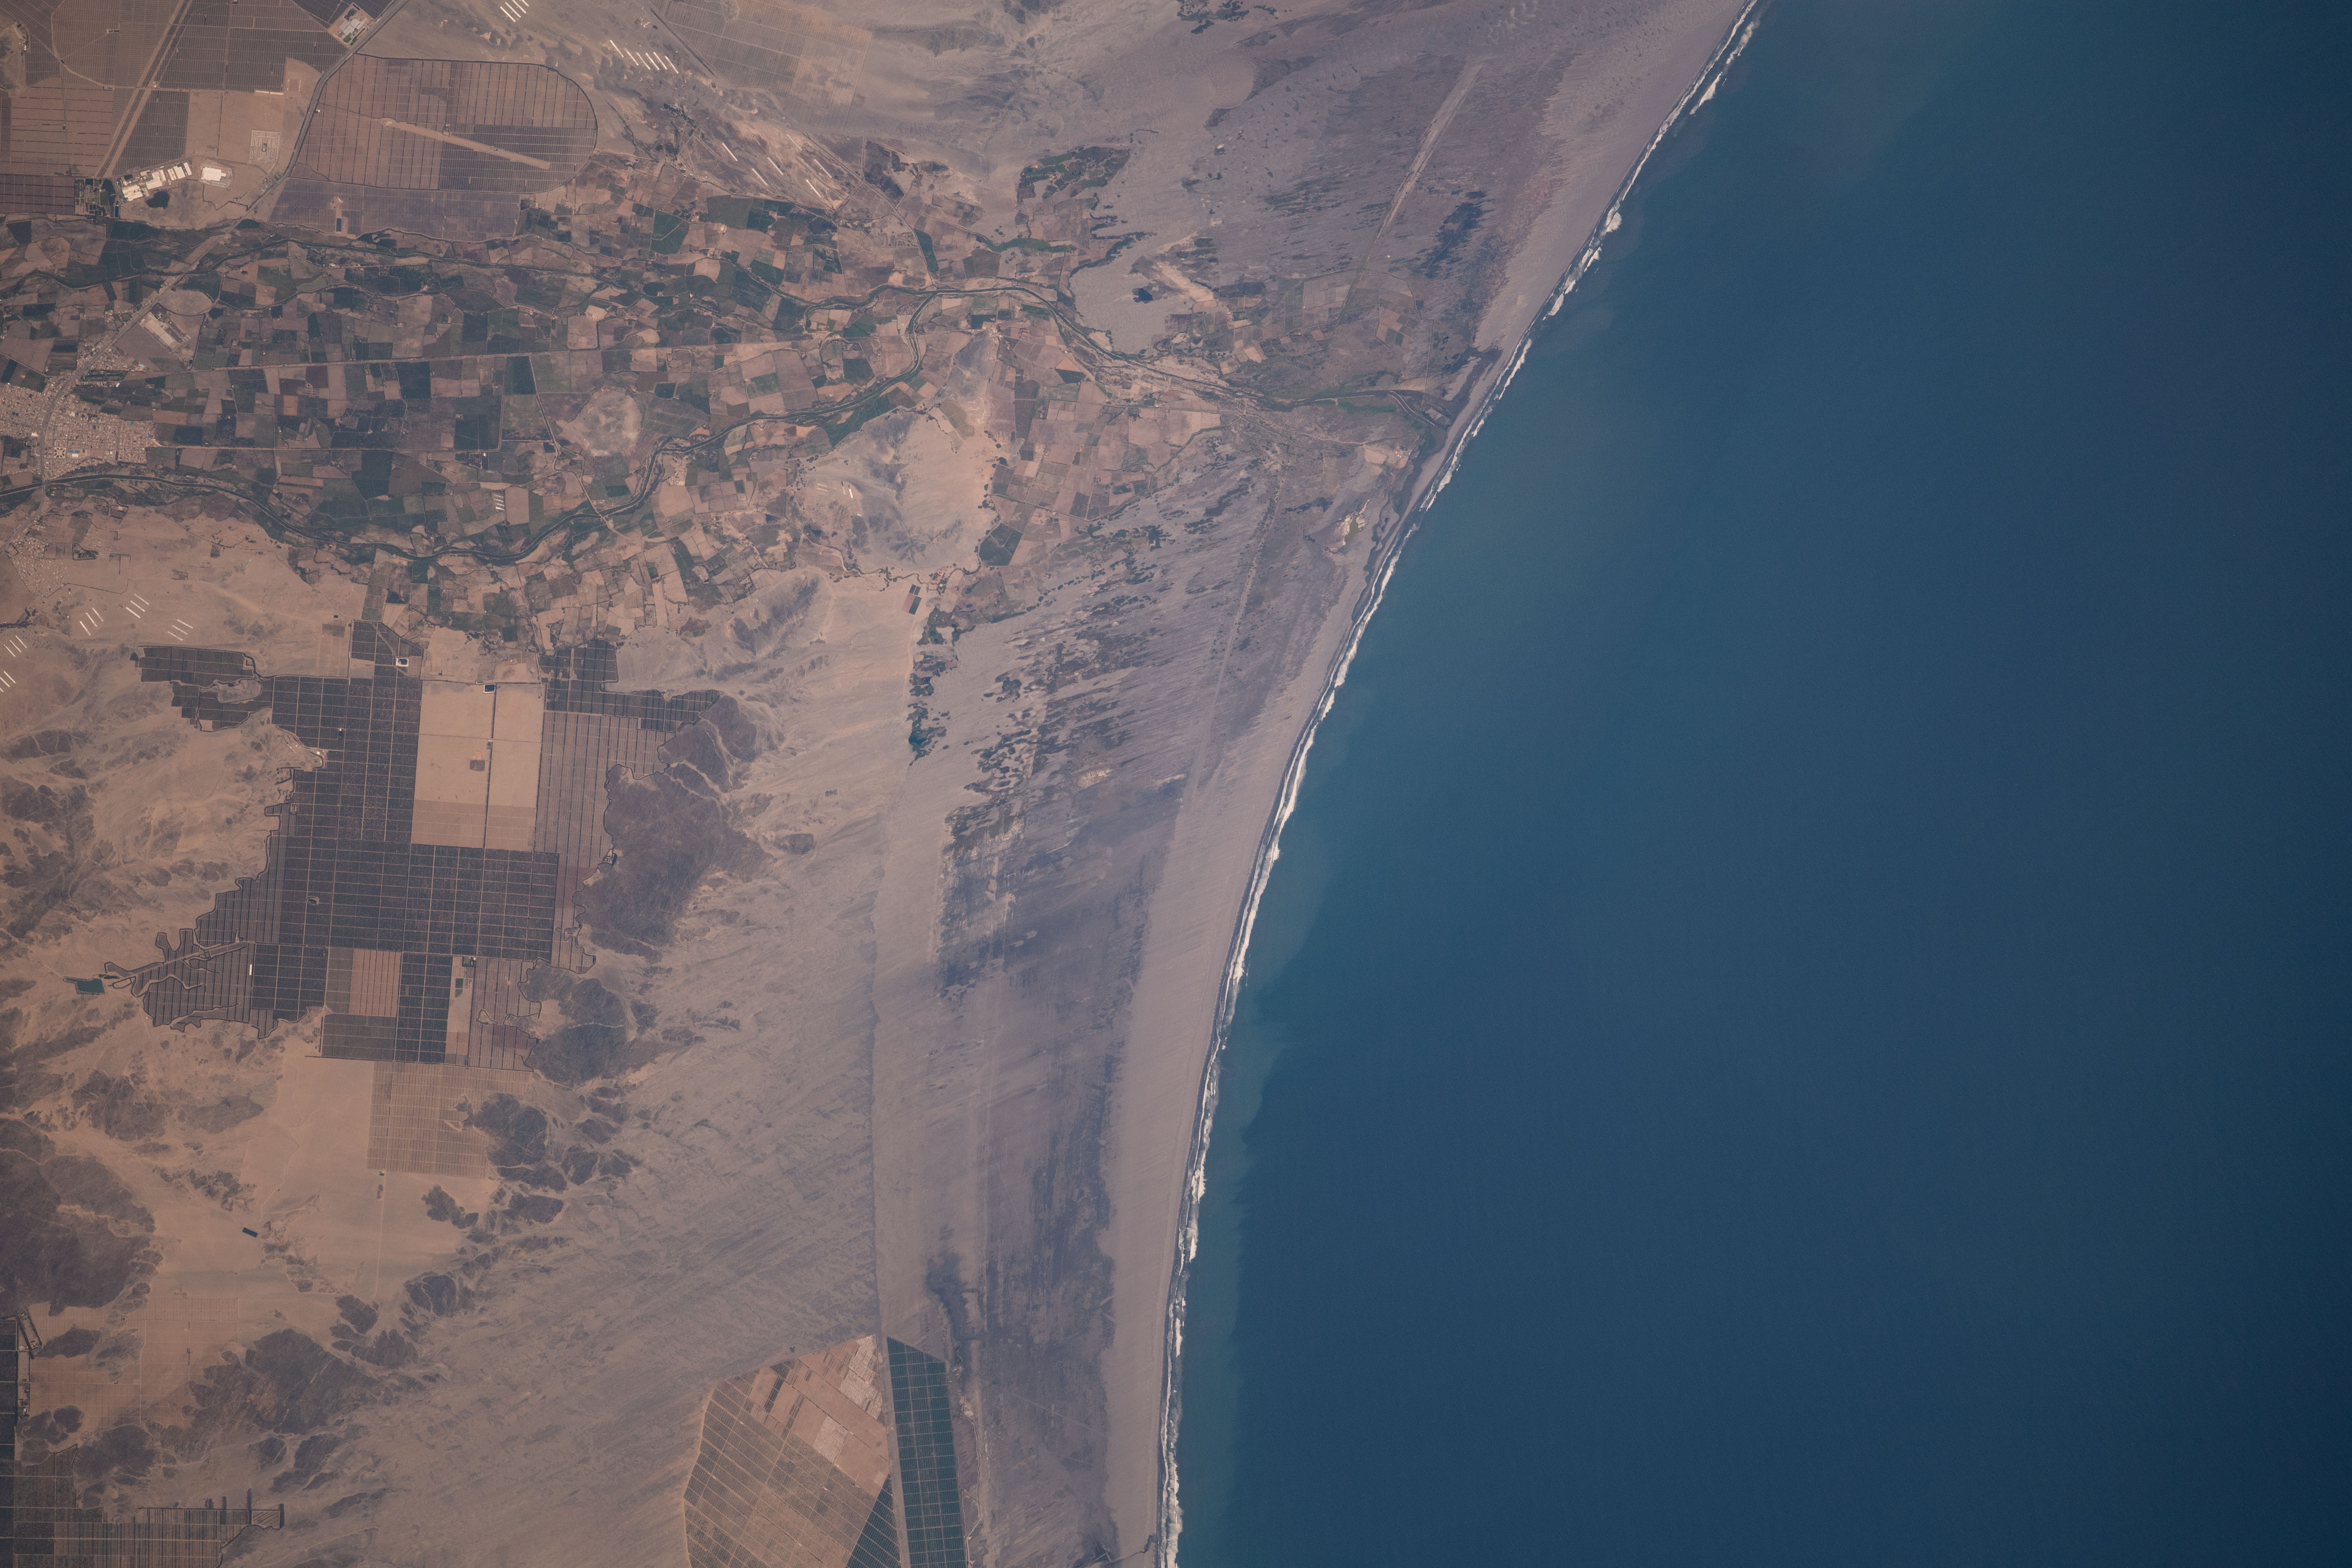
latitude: -8.6
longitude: -78.8
